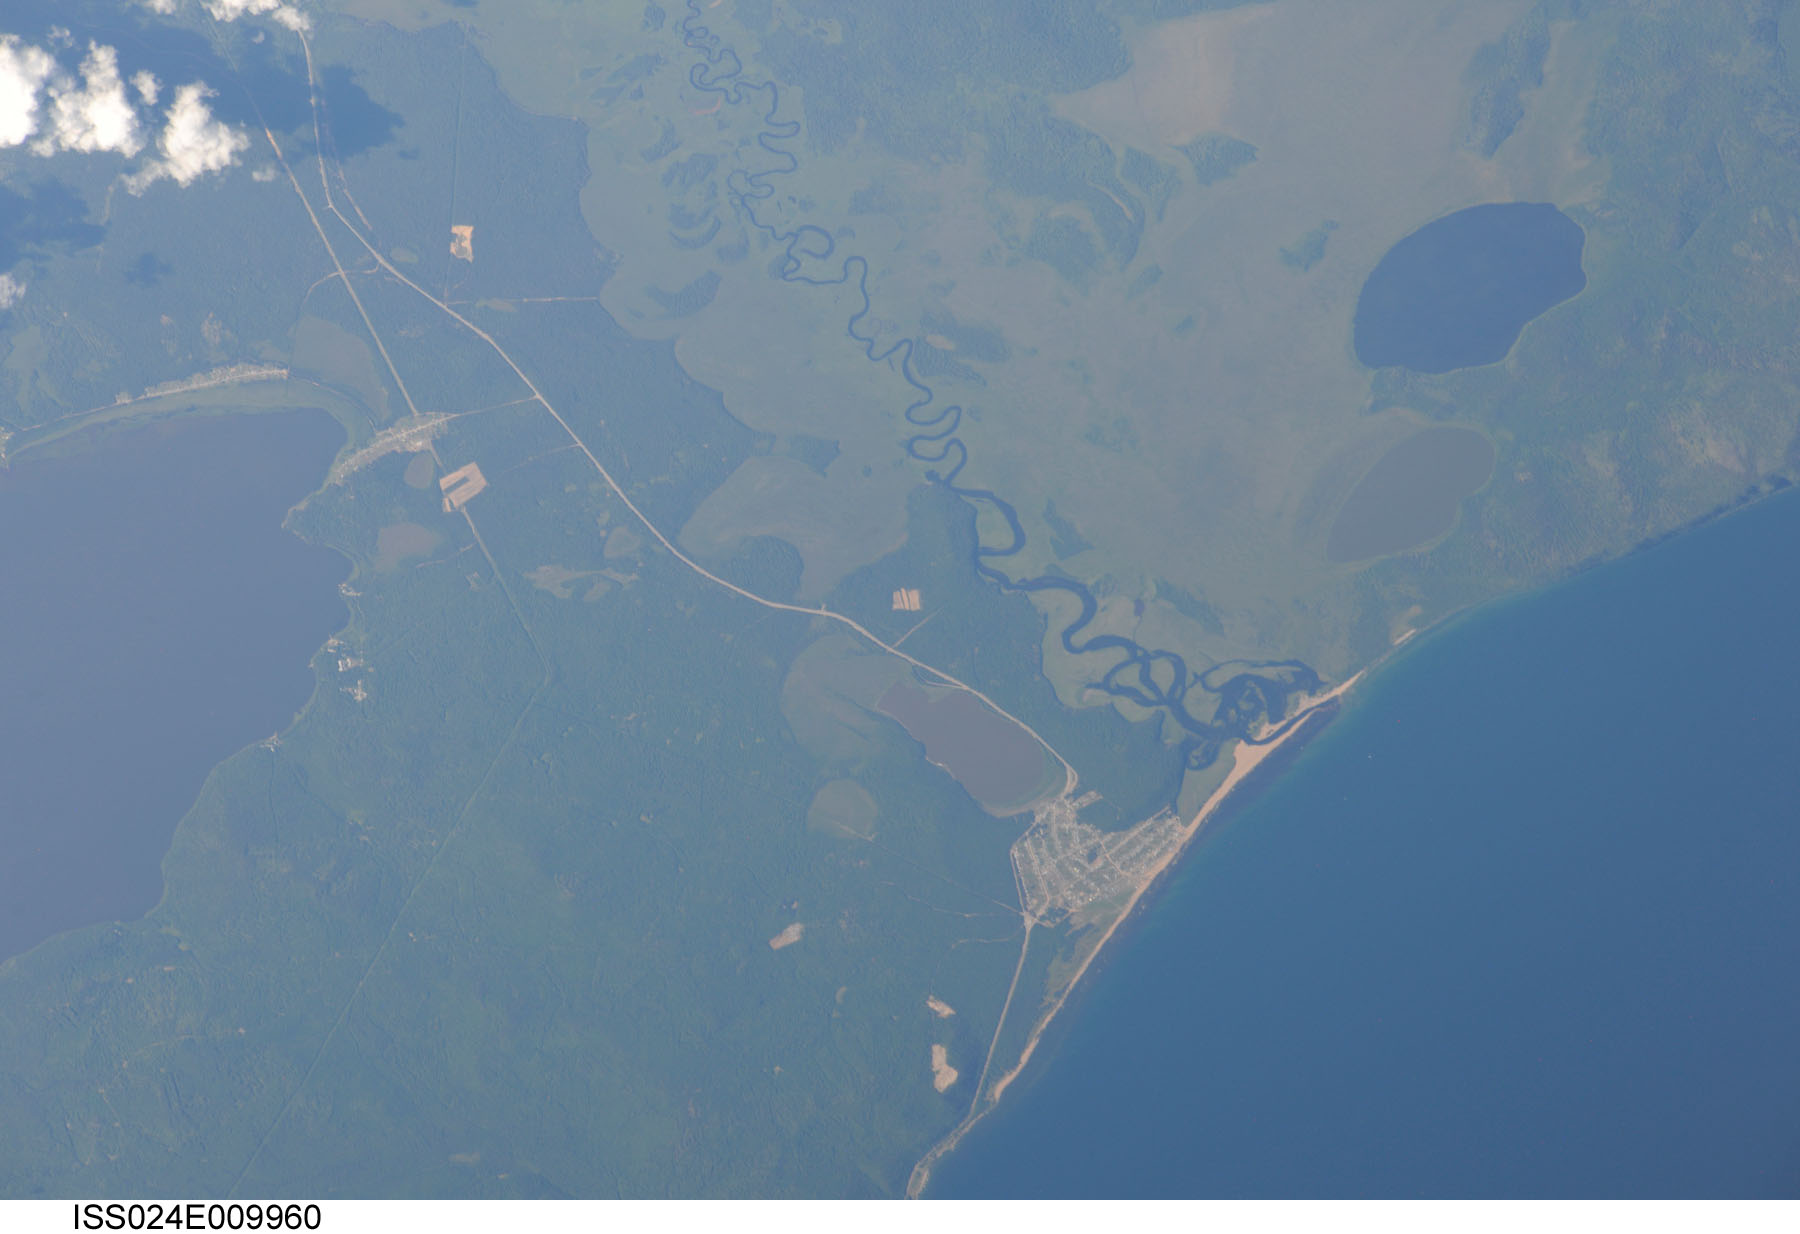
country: RUSSIAN FEDERATION
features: GREMYACHINSK, KOTOKEL', LAKE KOTODEL'SKOYE, E. SHORE OF LAKE BAIKAL
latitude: 52.8
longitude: 108.0
